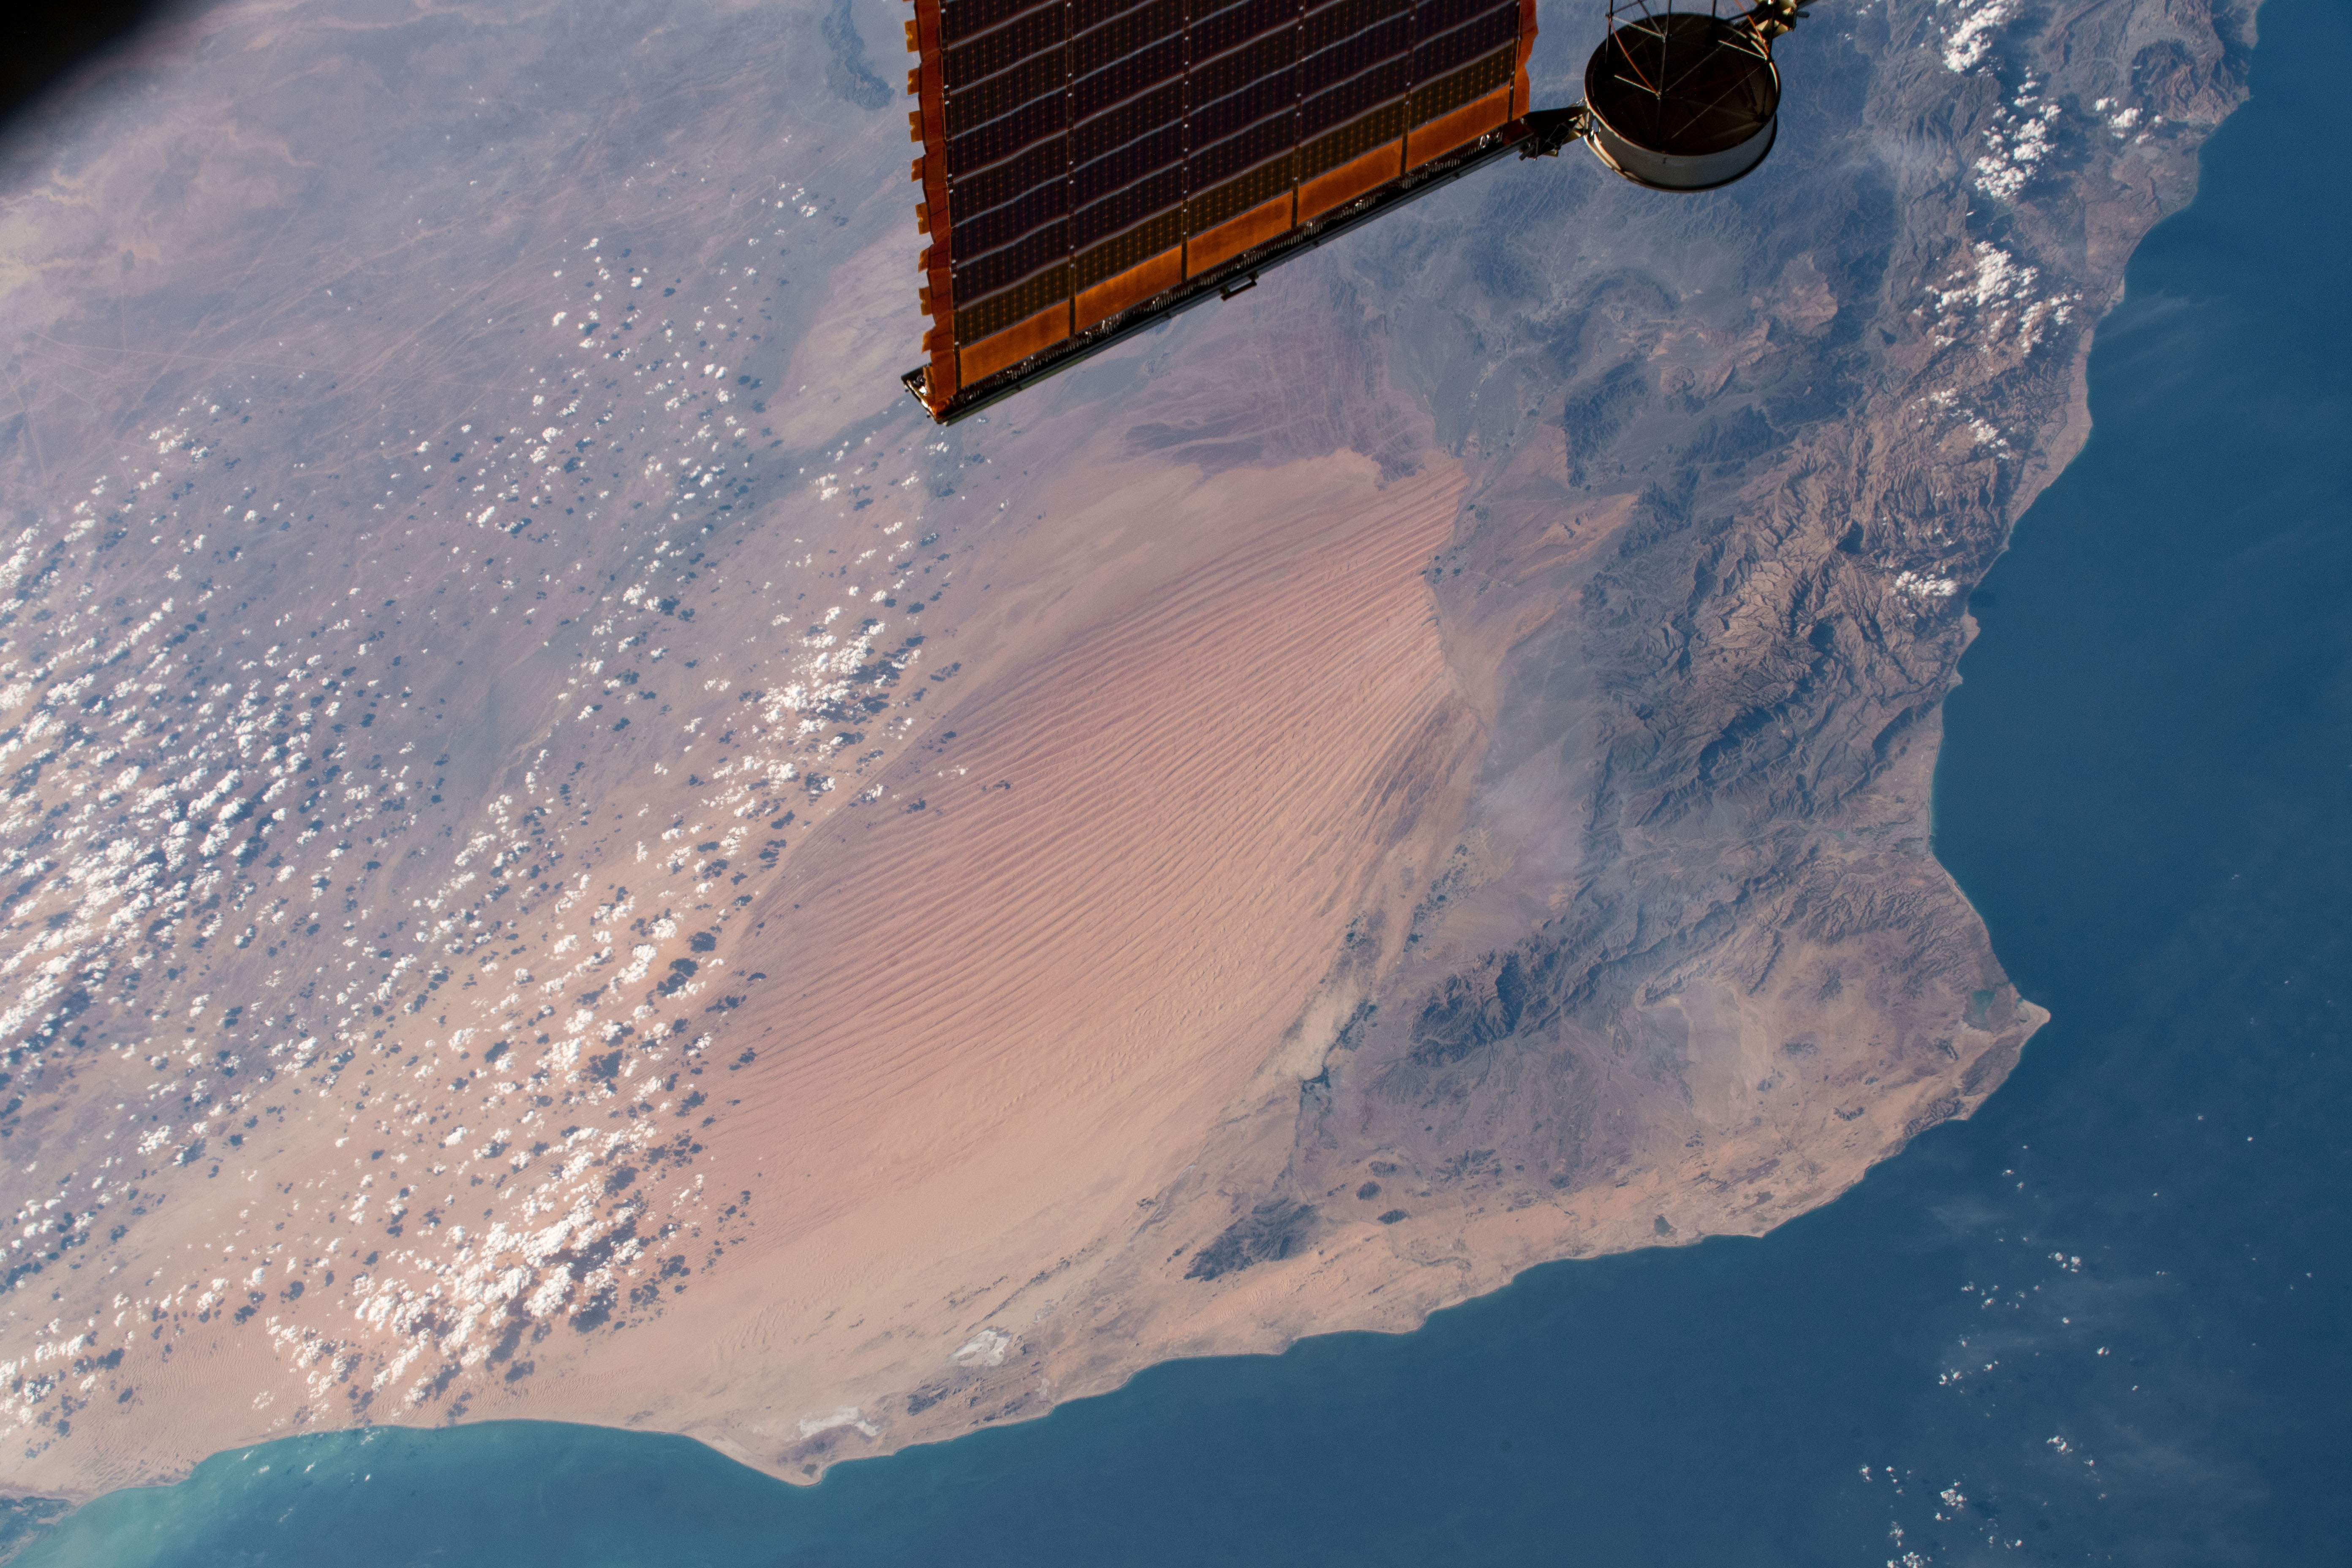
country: OMAN
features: AL HAJAR MOUNTAINS, WAHIBA SANDS DESERT
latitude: 22.2
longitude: 58.8
